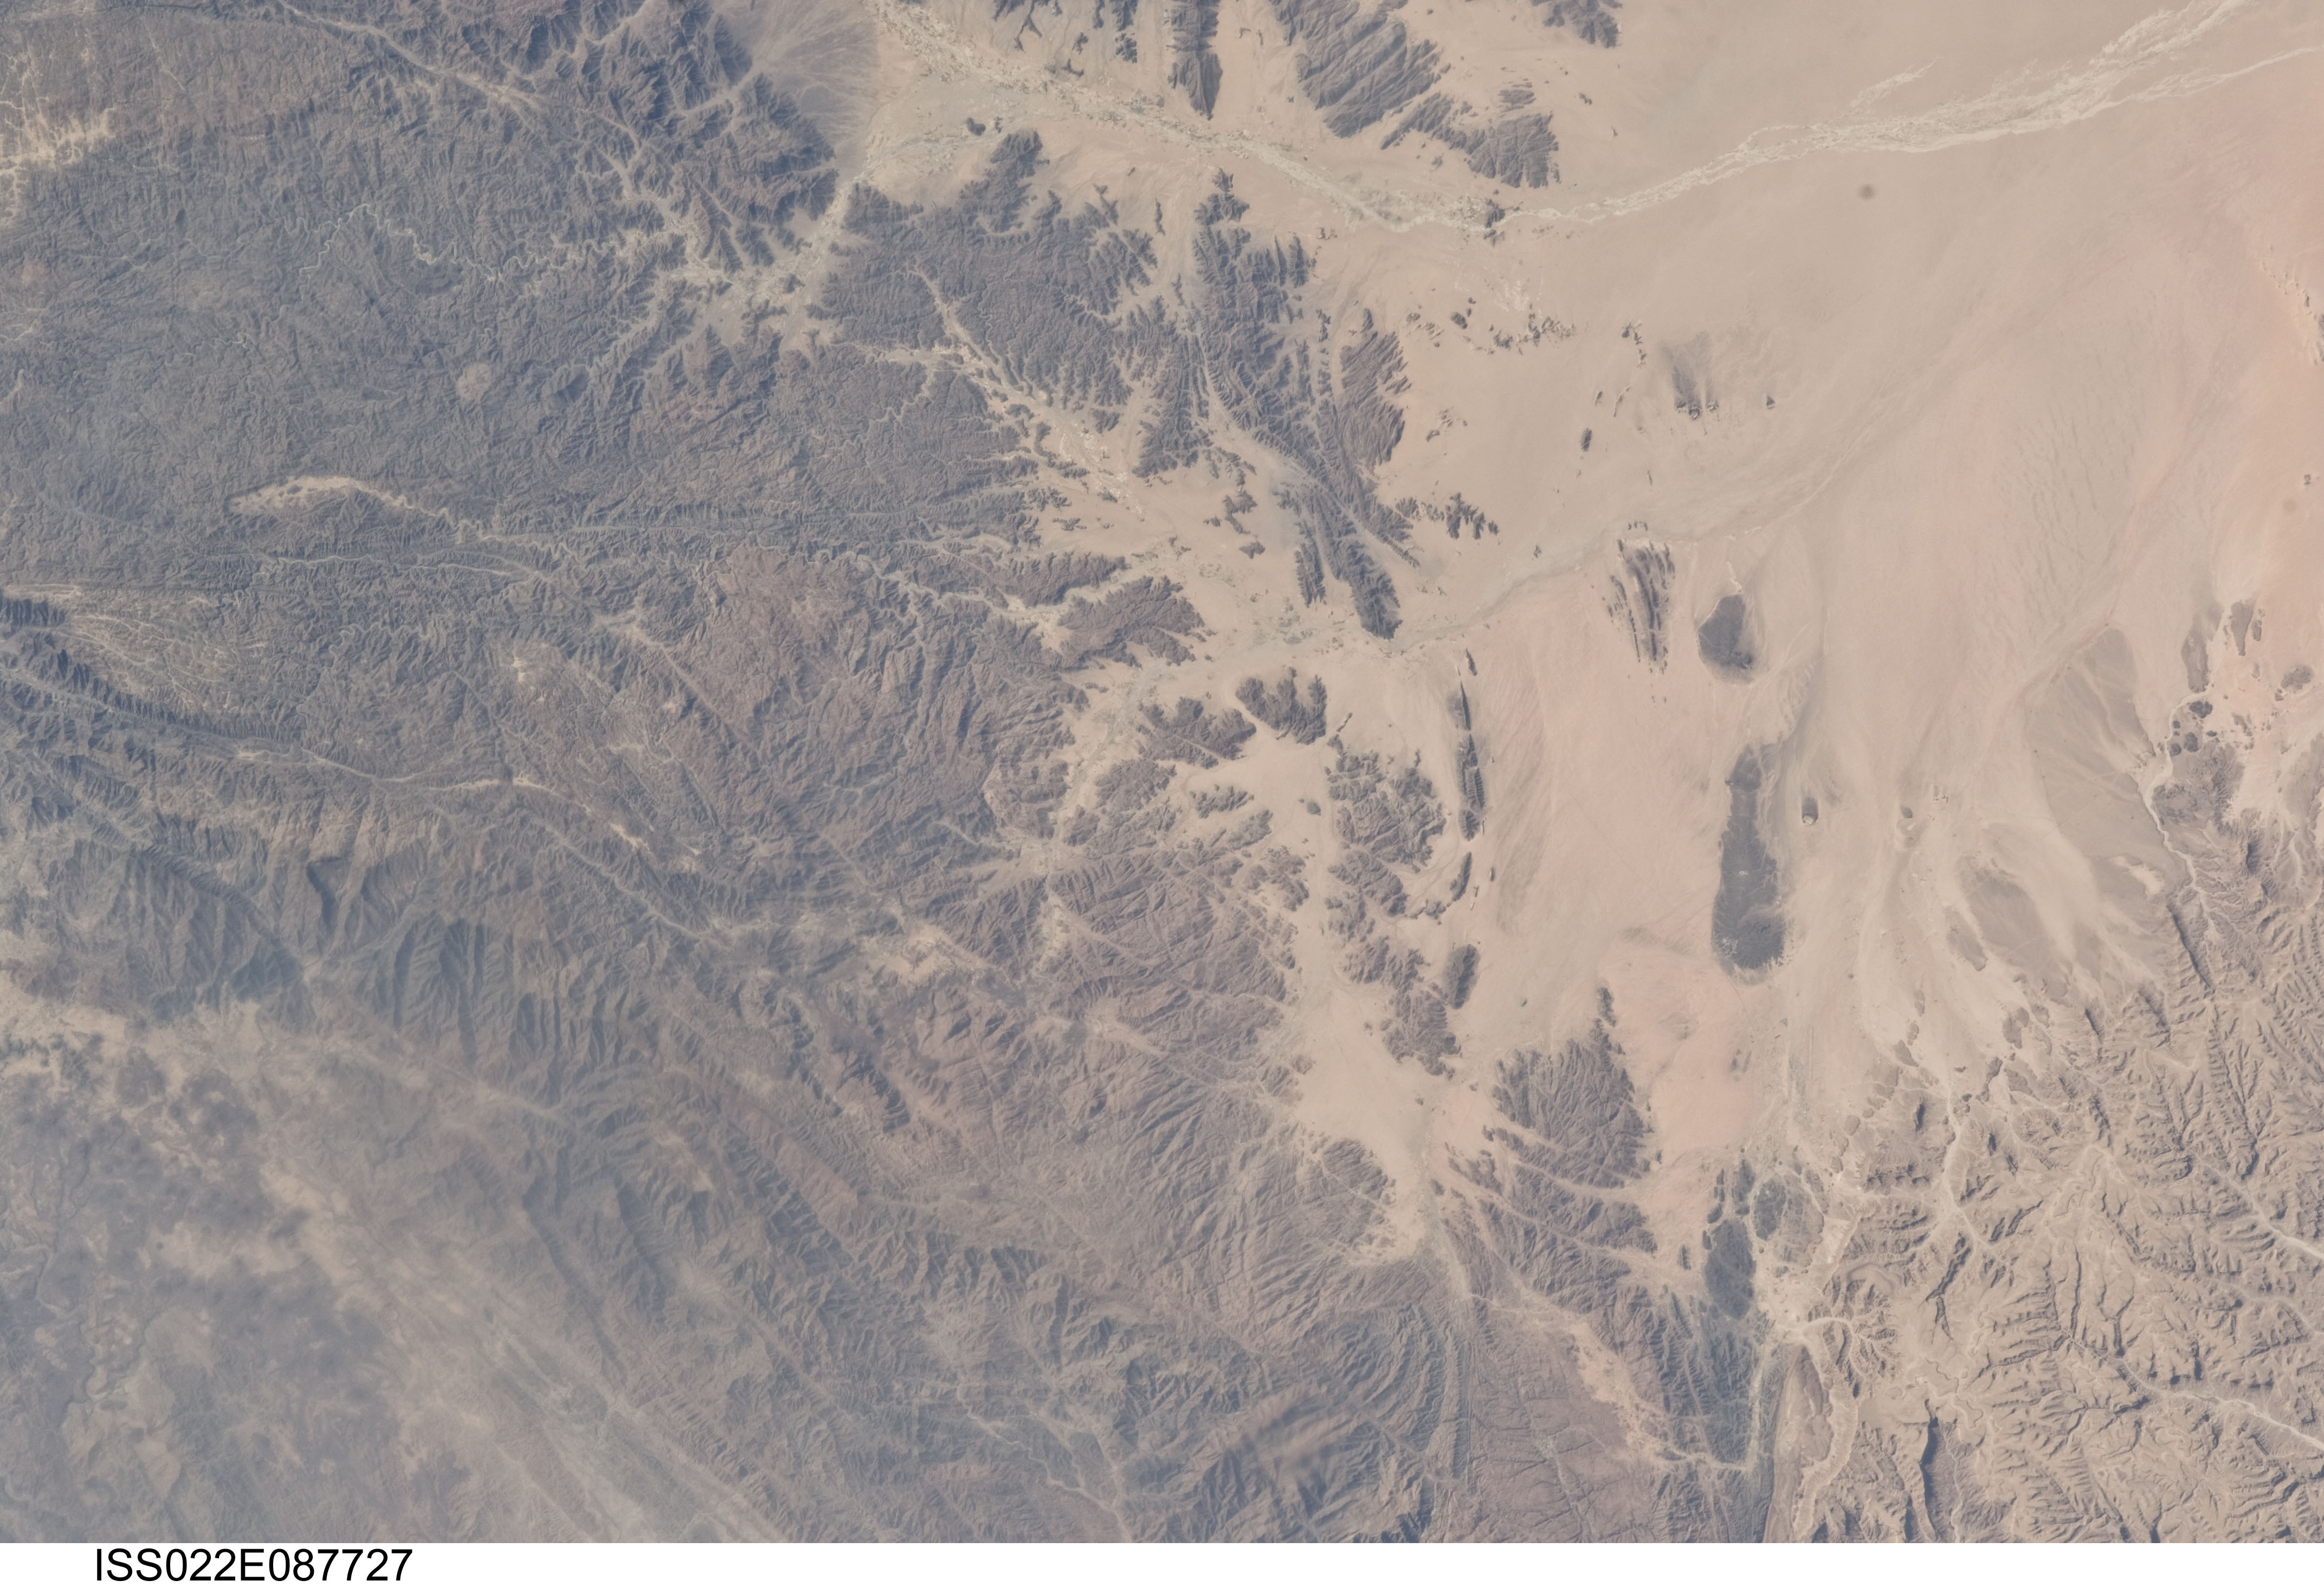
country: YEMEN
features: MTS., RAVINES, DESERT, WADI MARKHAN, NISAB AREA
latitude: 14.5
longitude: 46.5
